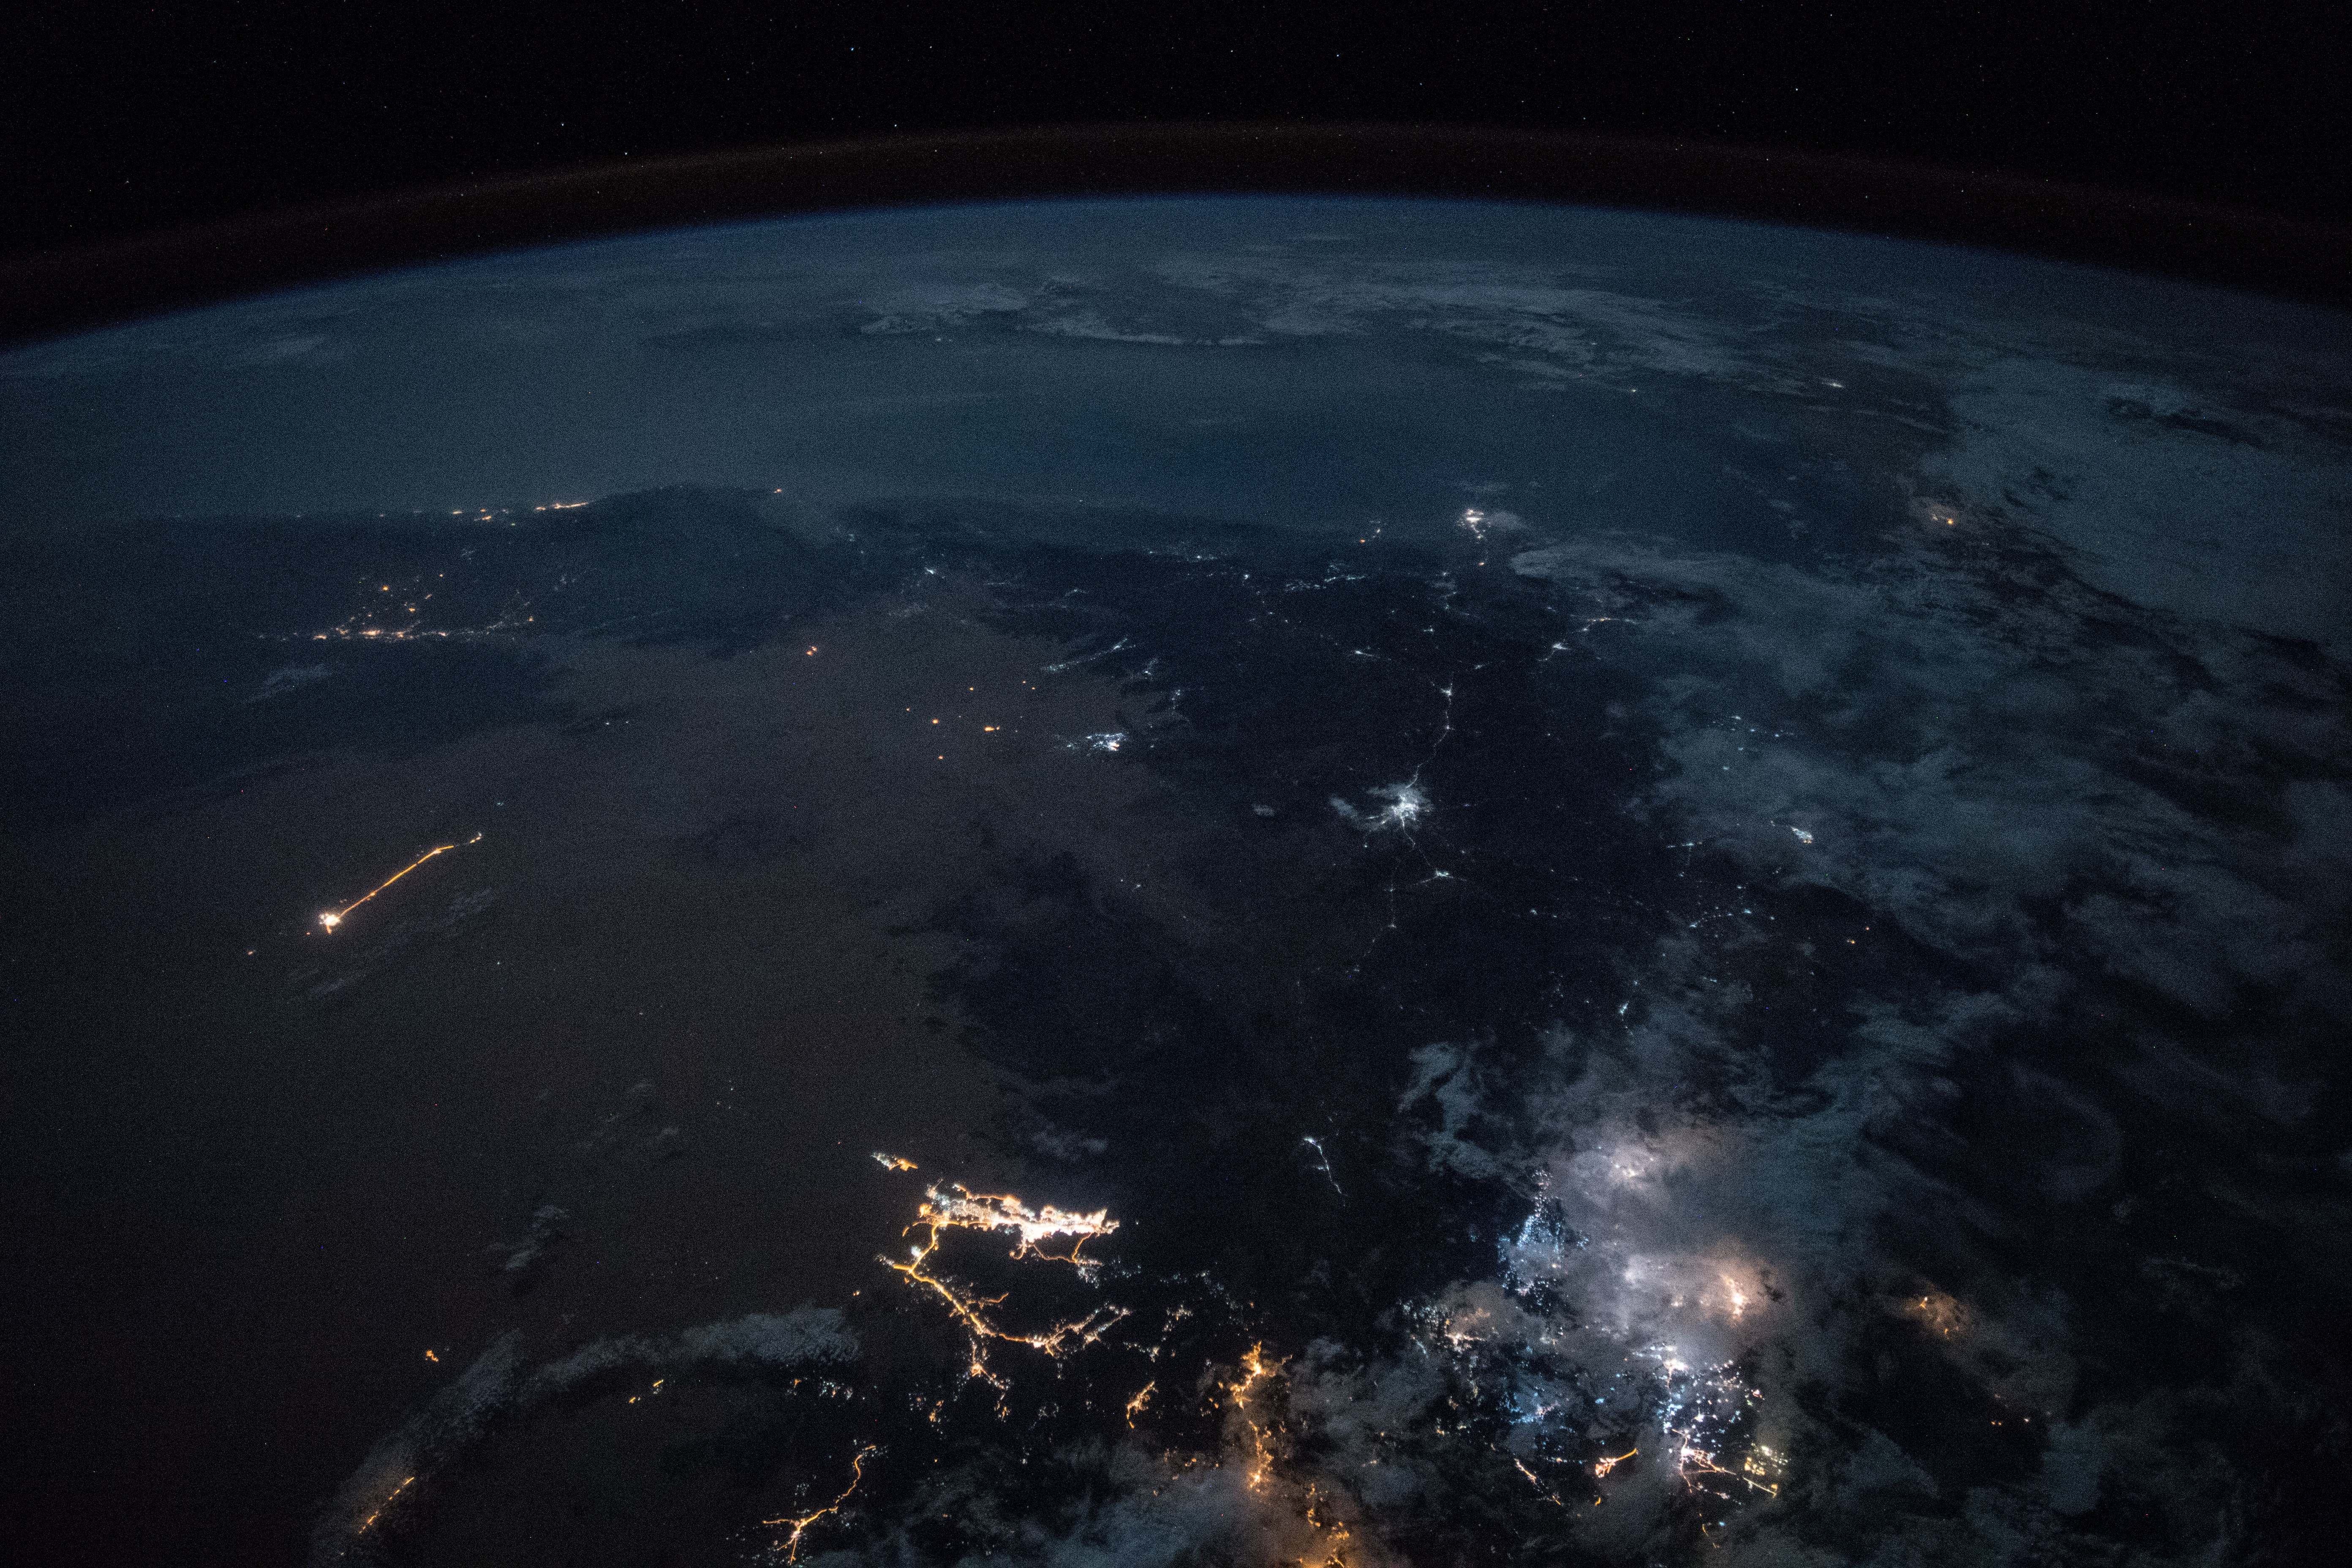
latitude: 15.6
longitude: 45.2
